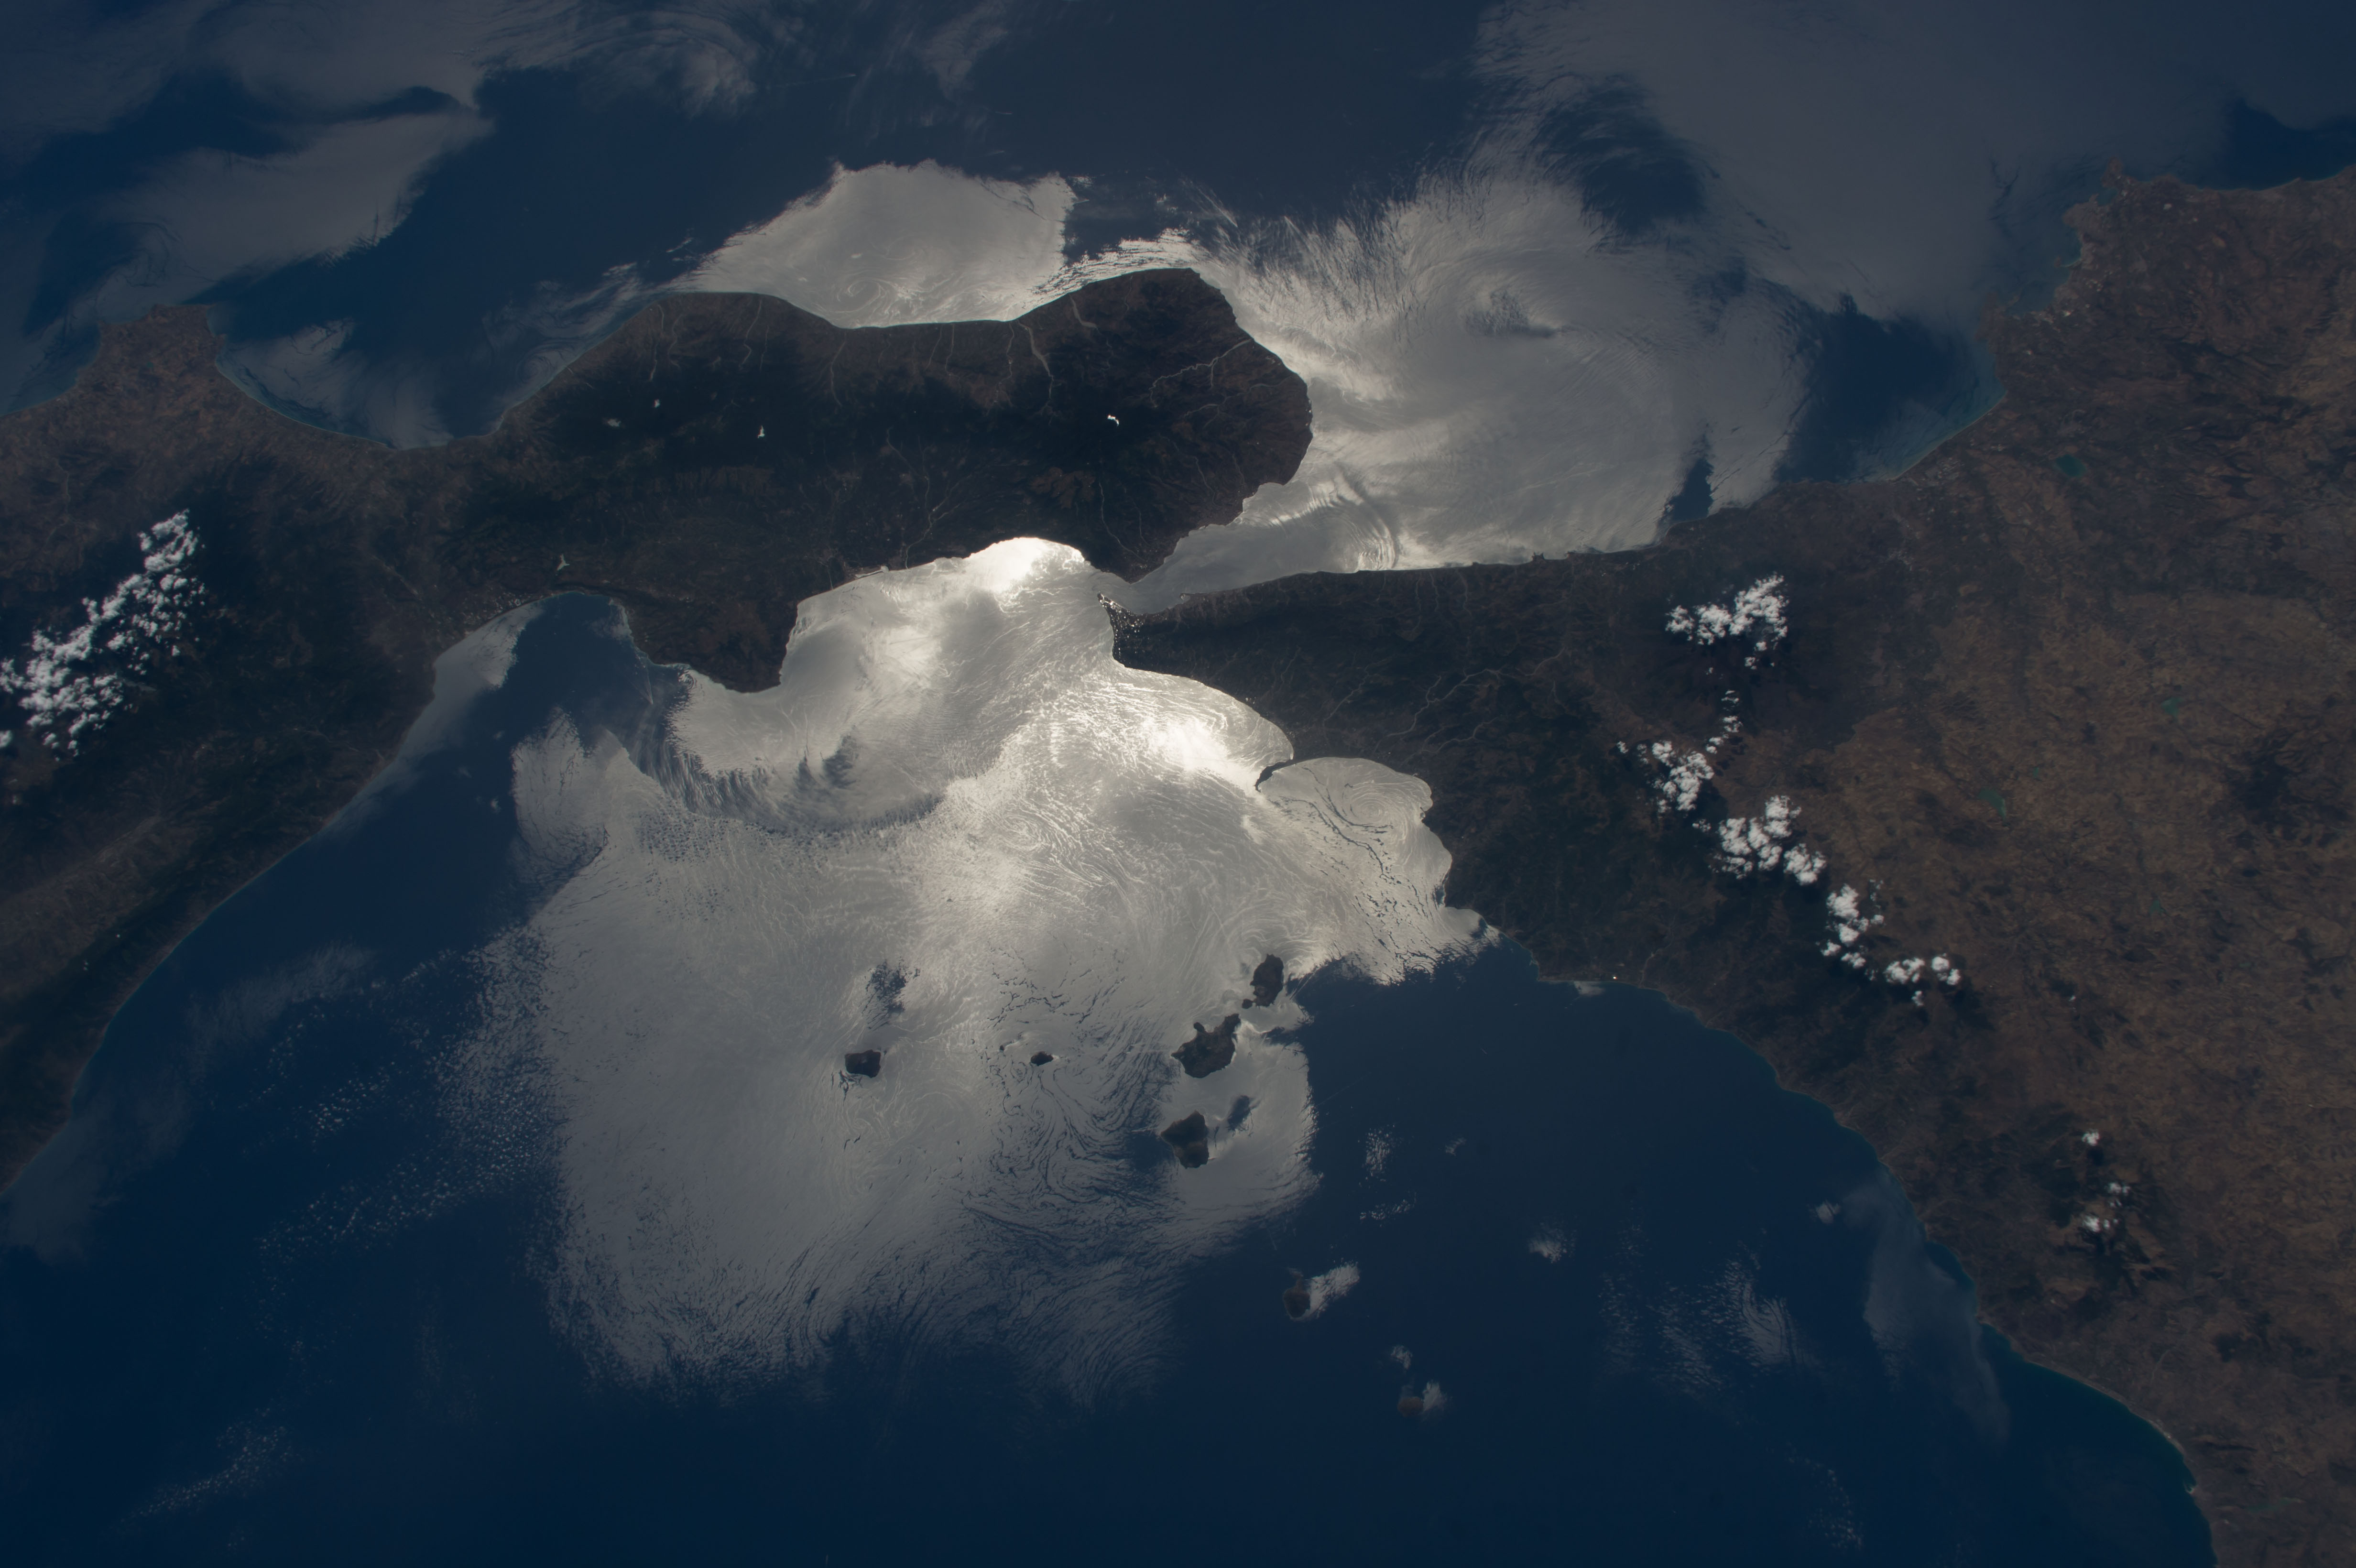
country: SICILY
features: SICILY, ITALY, MEDITERRANEAN SEA, ISOLA LIPARI, ISOLA VULCANO, PENINSULA
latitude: 38.5
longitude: 15.5
